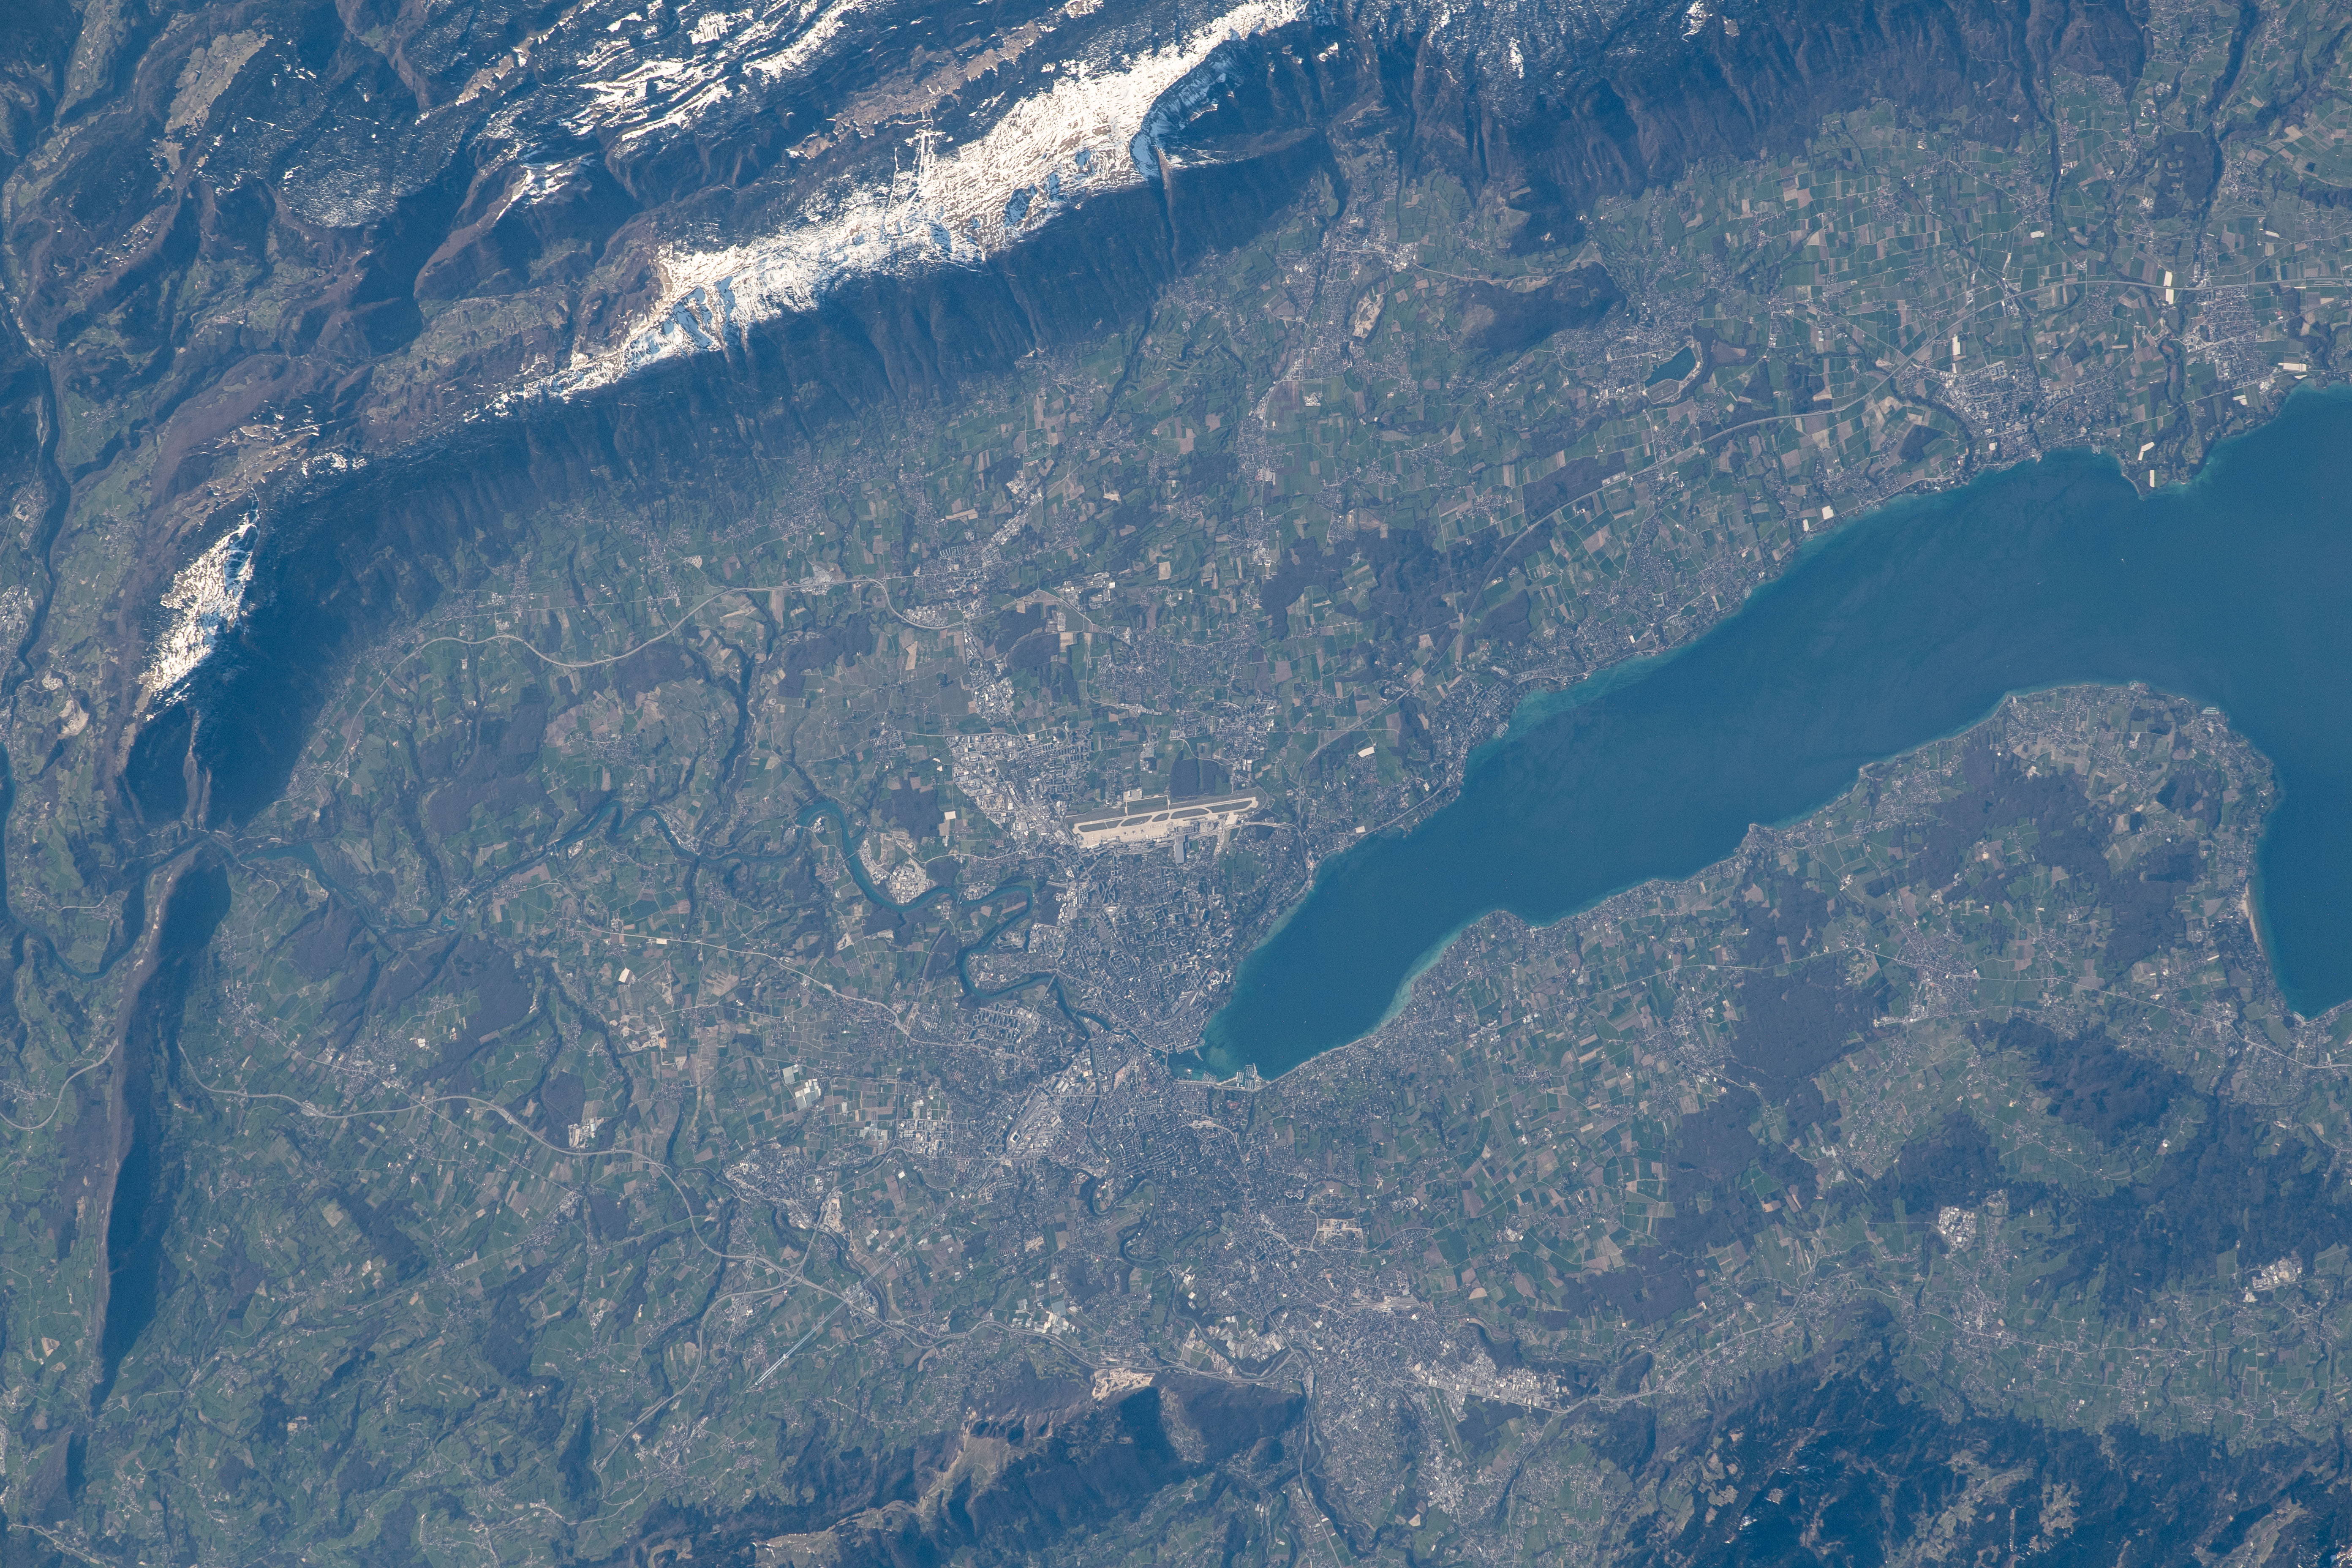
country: FRANCE
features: LEMAN LAKE
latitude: 46.2
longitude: 6.1
